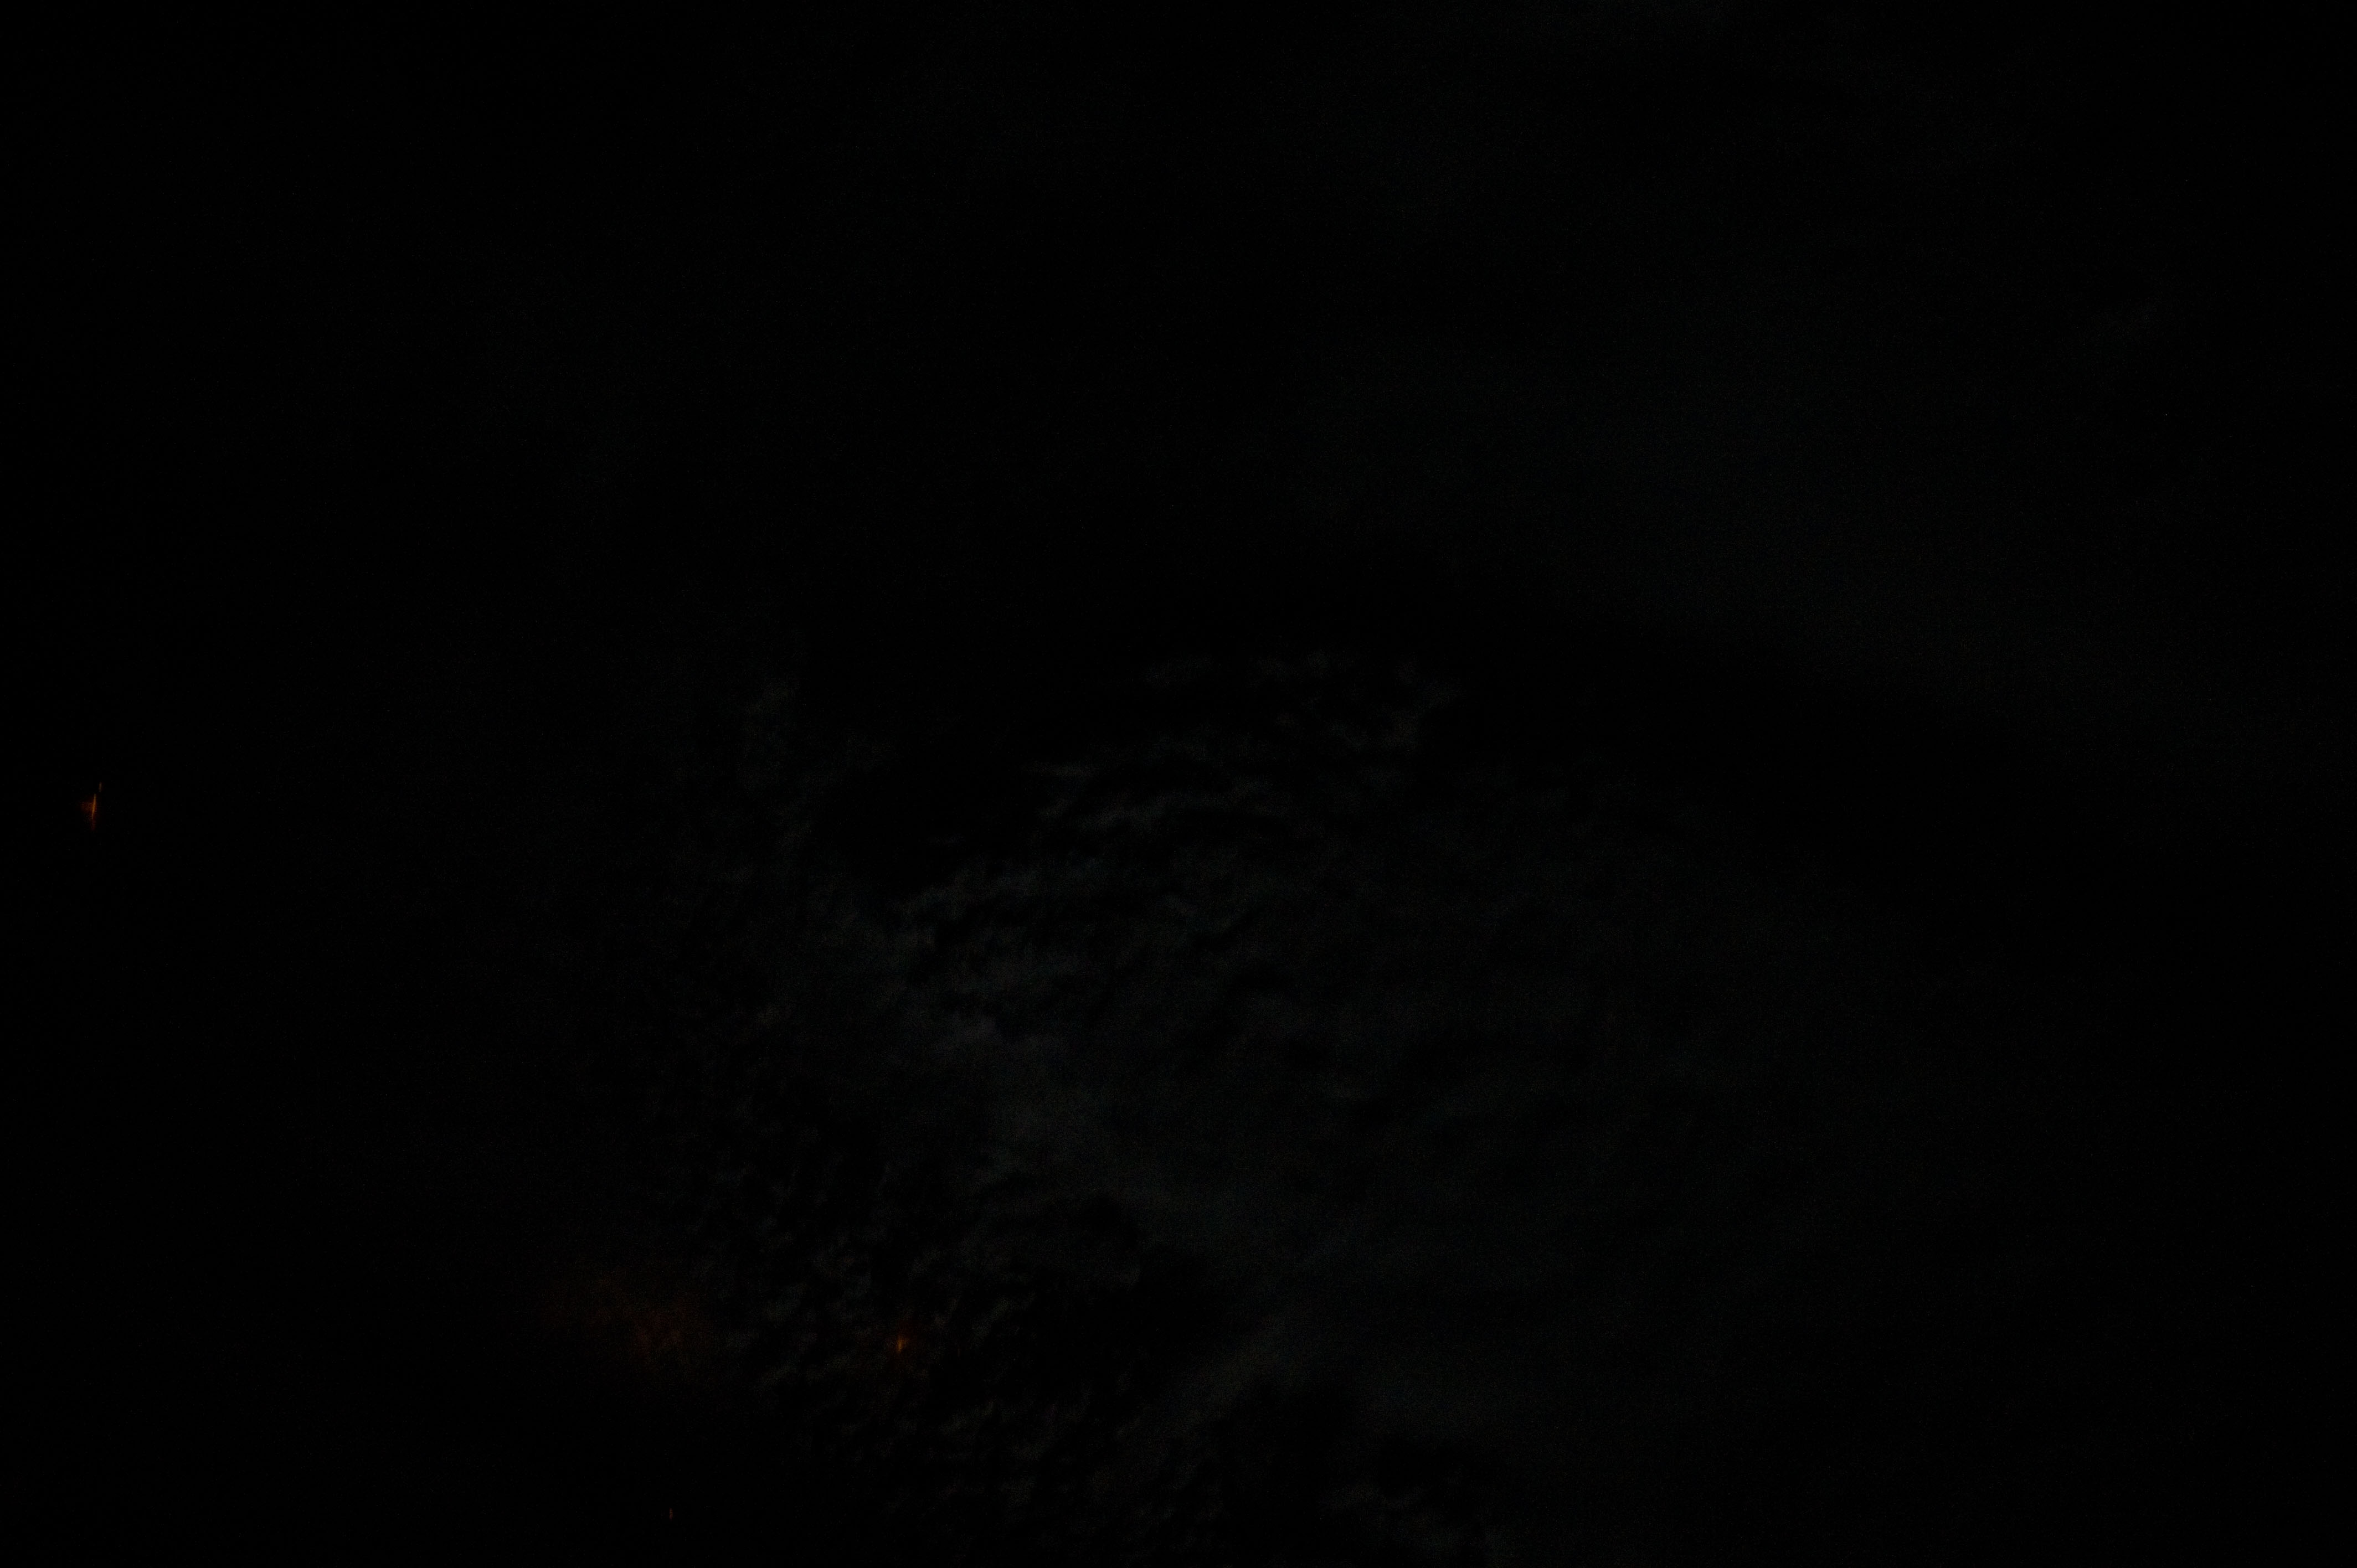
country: USA-OKLAHOMA
